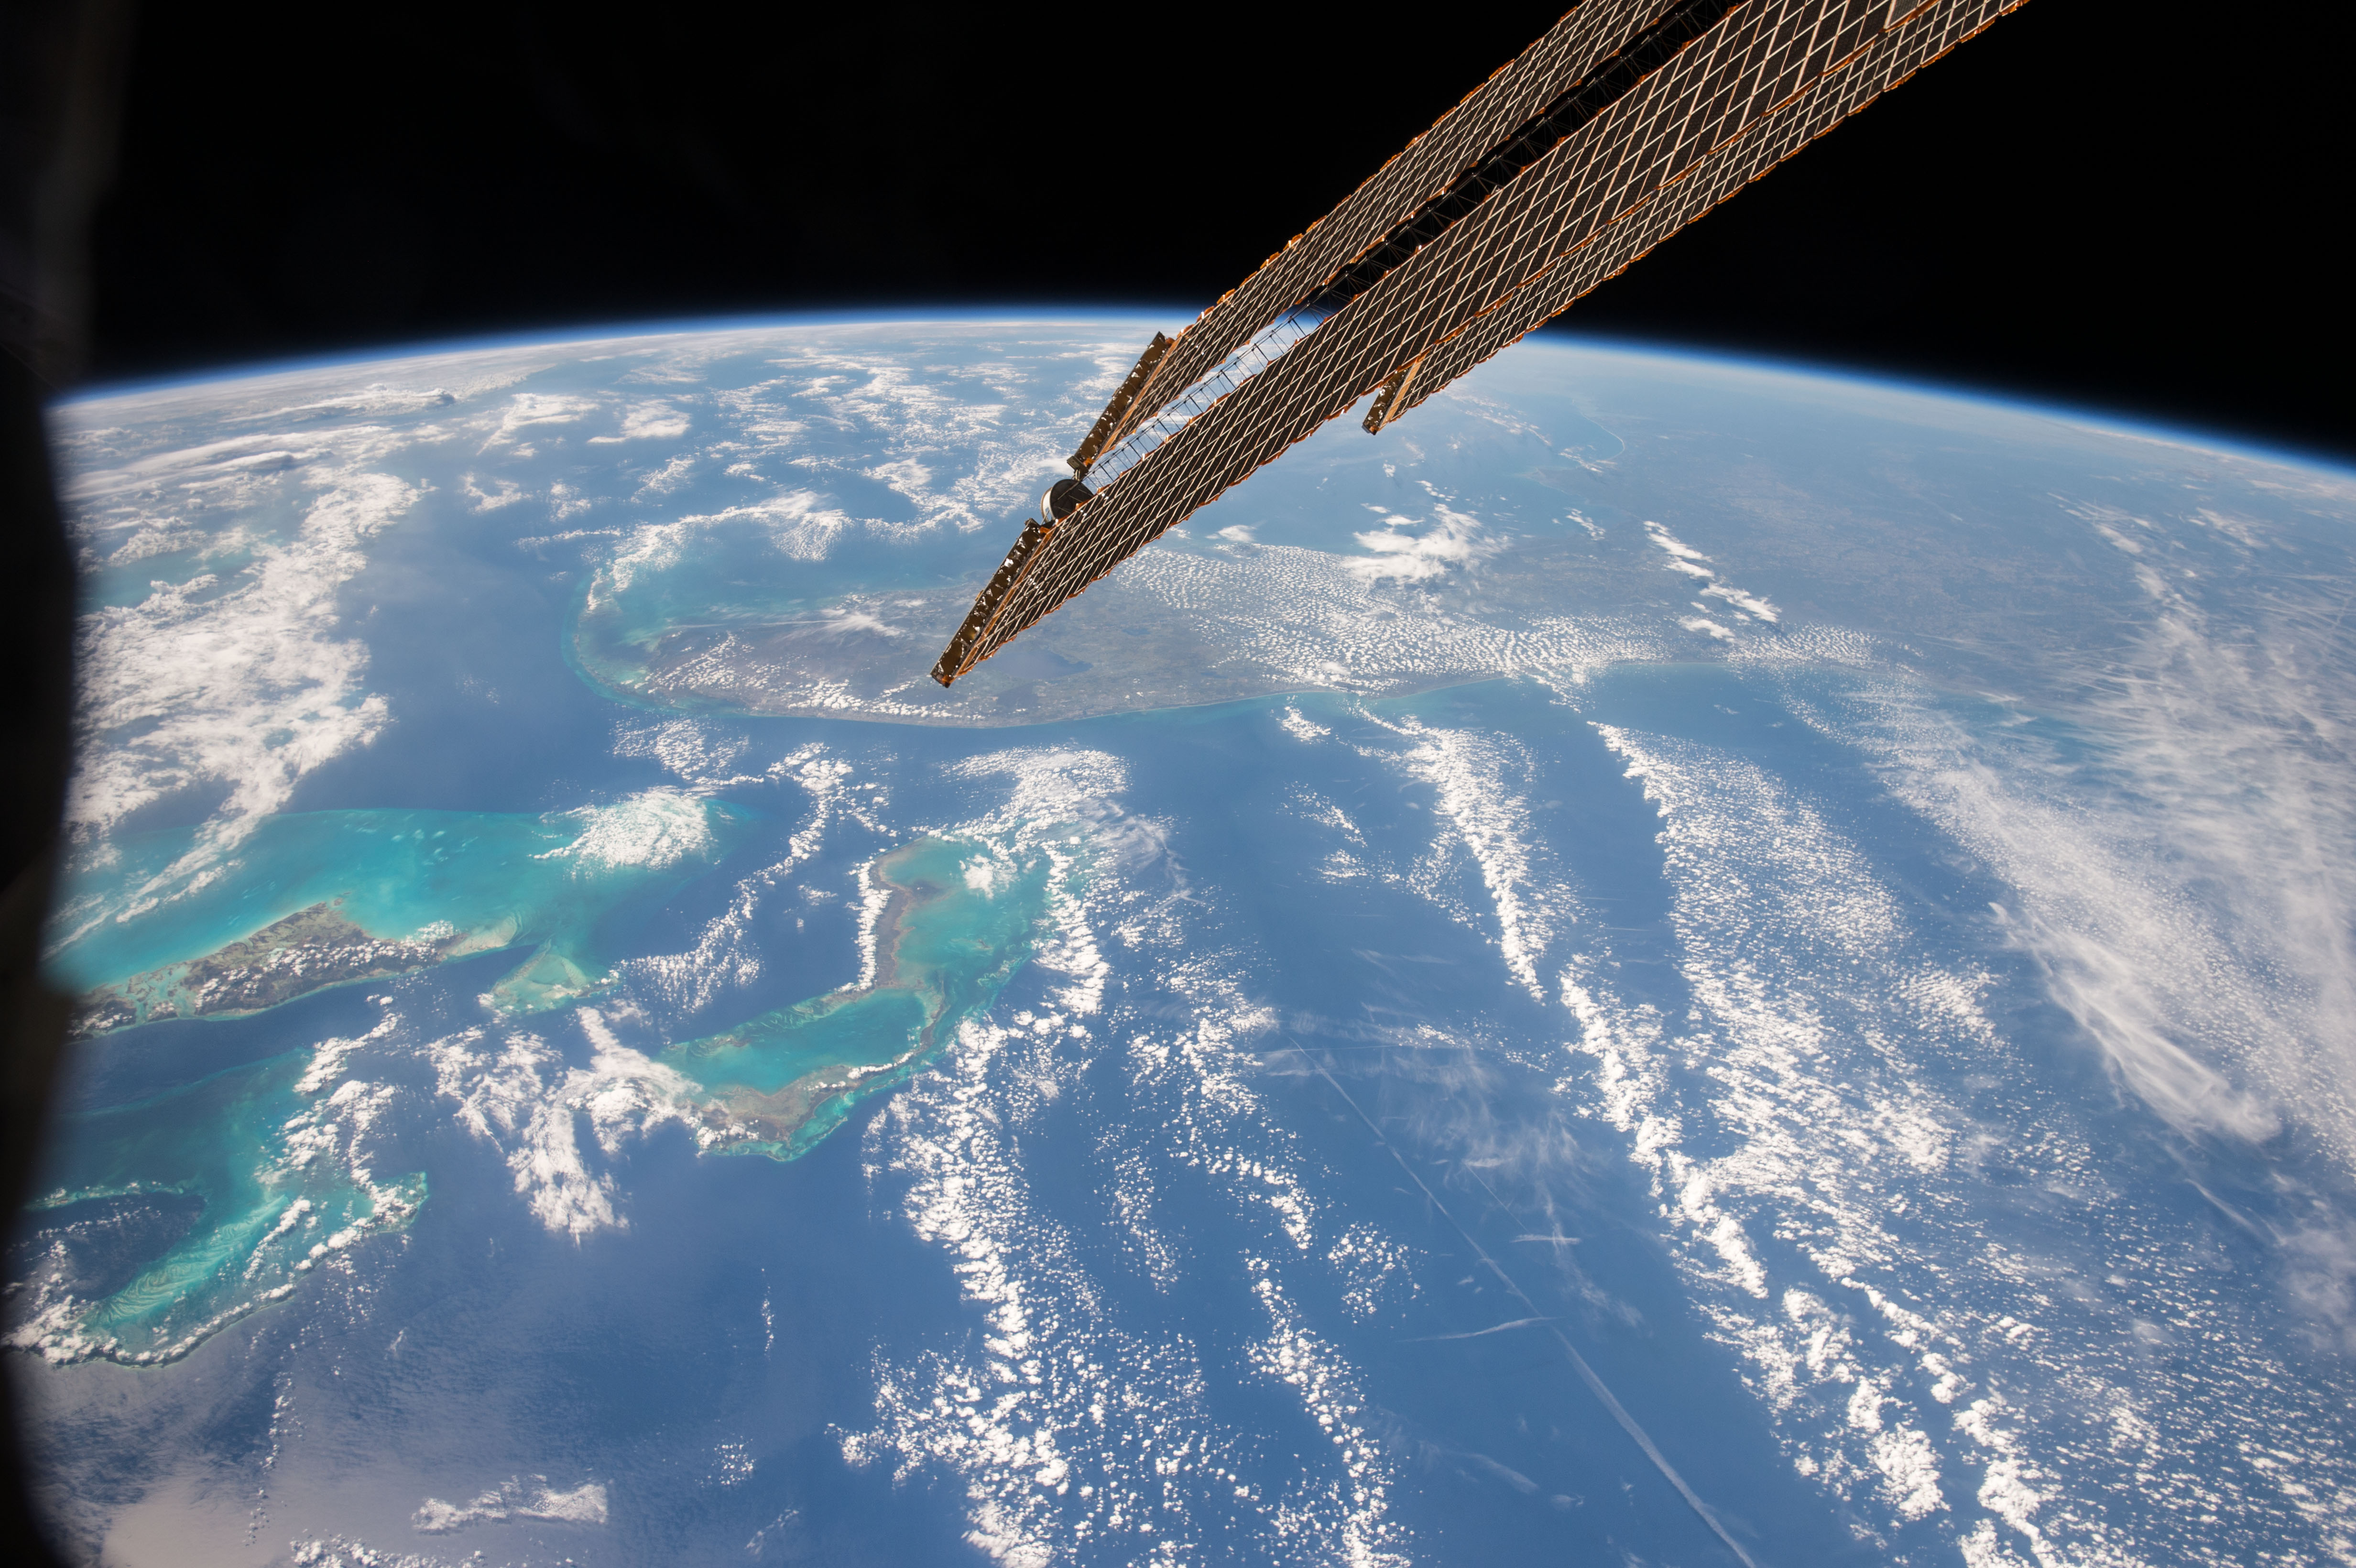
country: BAHAMAS
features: L. OKEECHOBEE, BAHAMAS, GREAT BAHAMA BANK, LITTLE BAHAMA BANK, FREEPORT, FLORIDA KEYS, G. OF MEXICO, ATLANTIC O.
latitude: 28.0
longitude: -79.0
